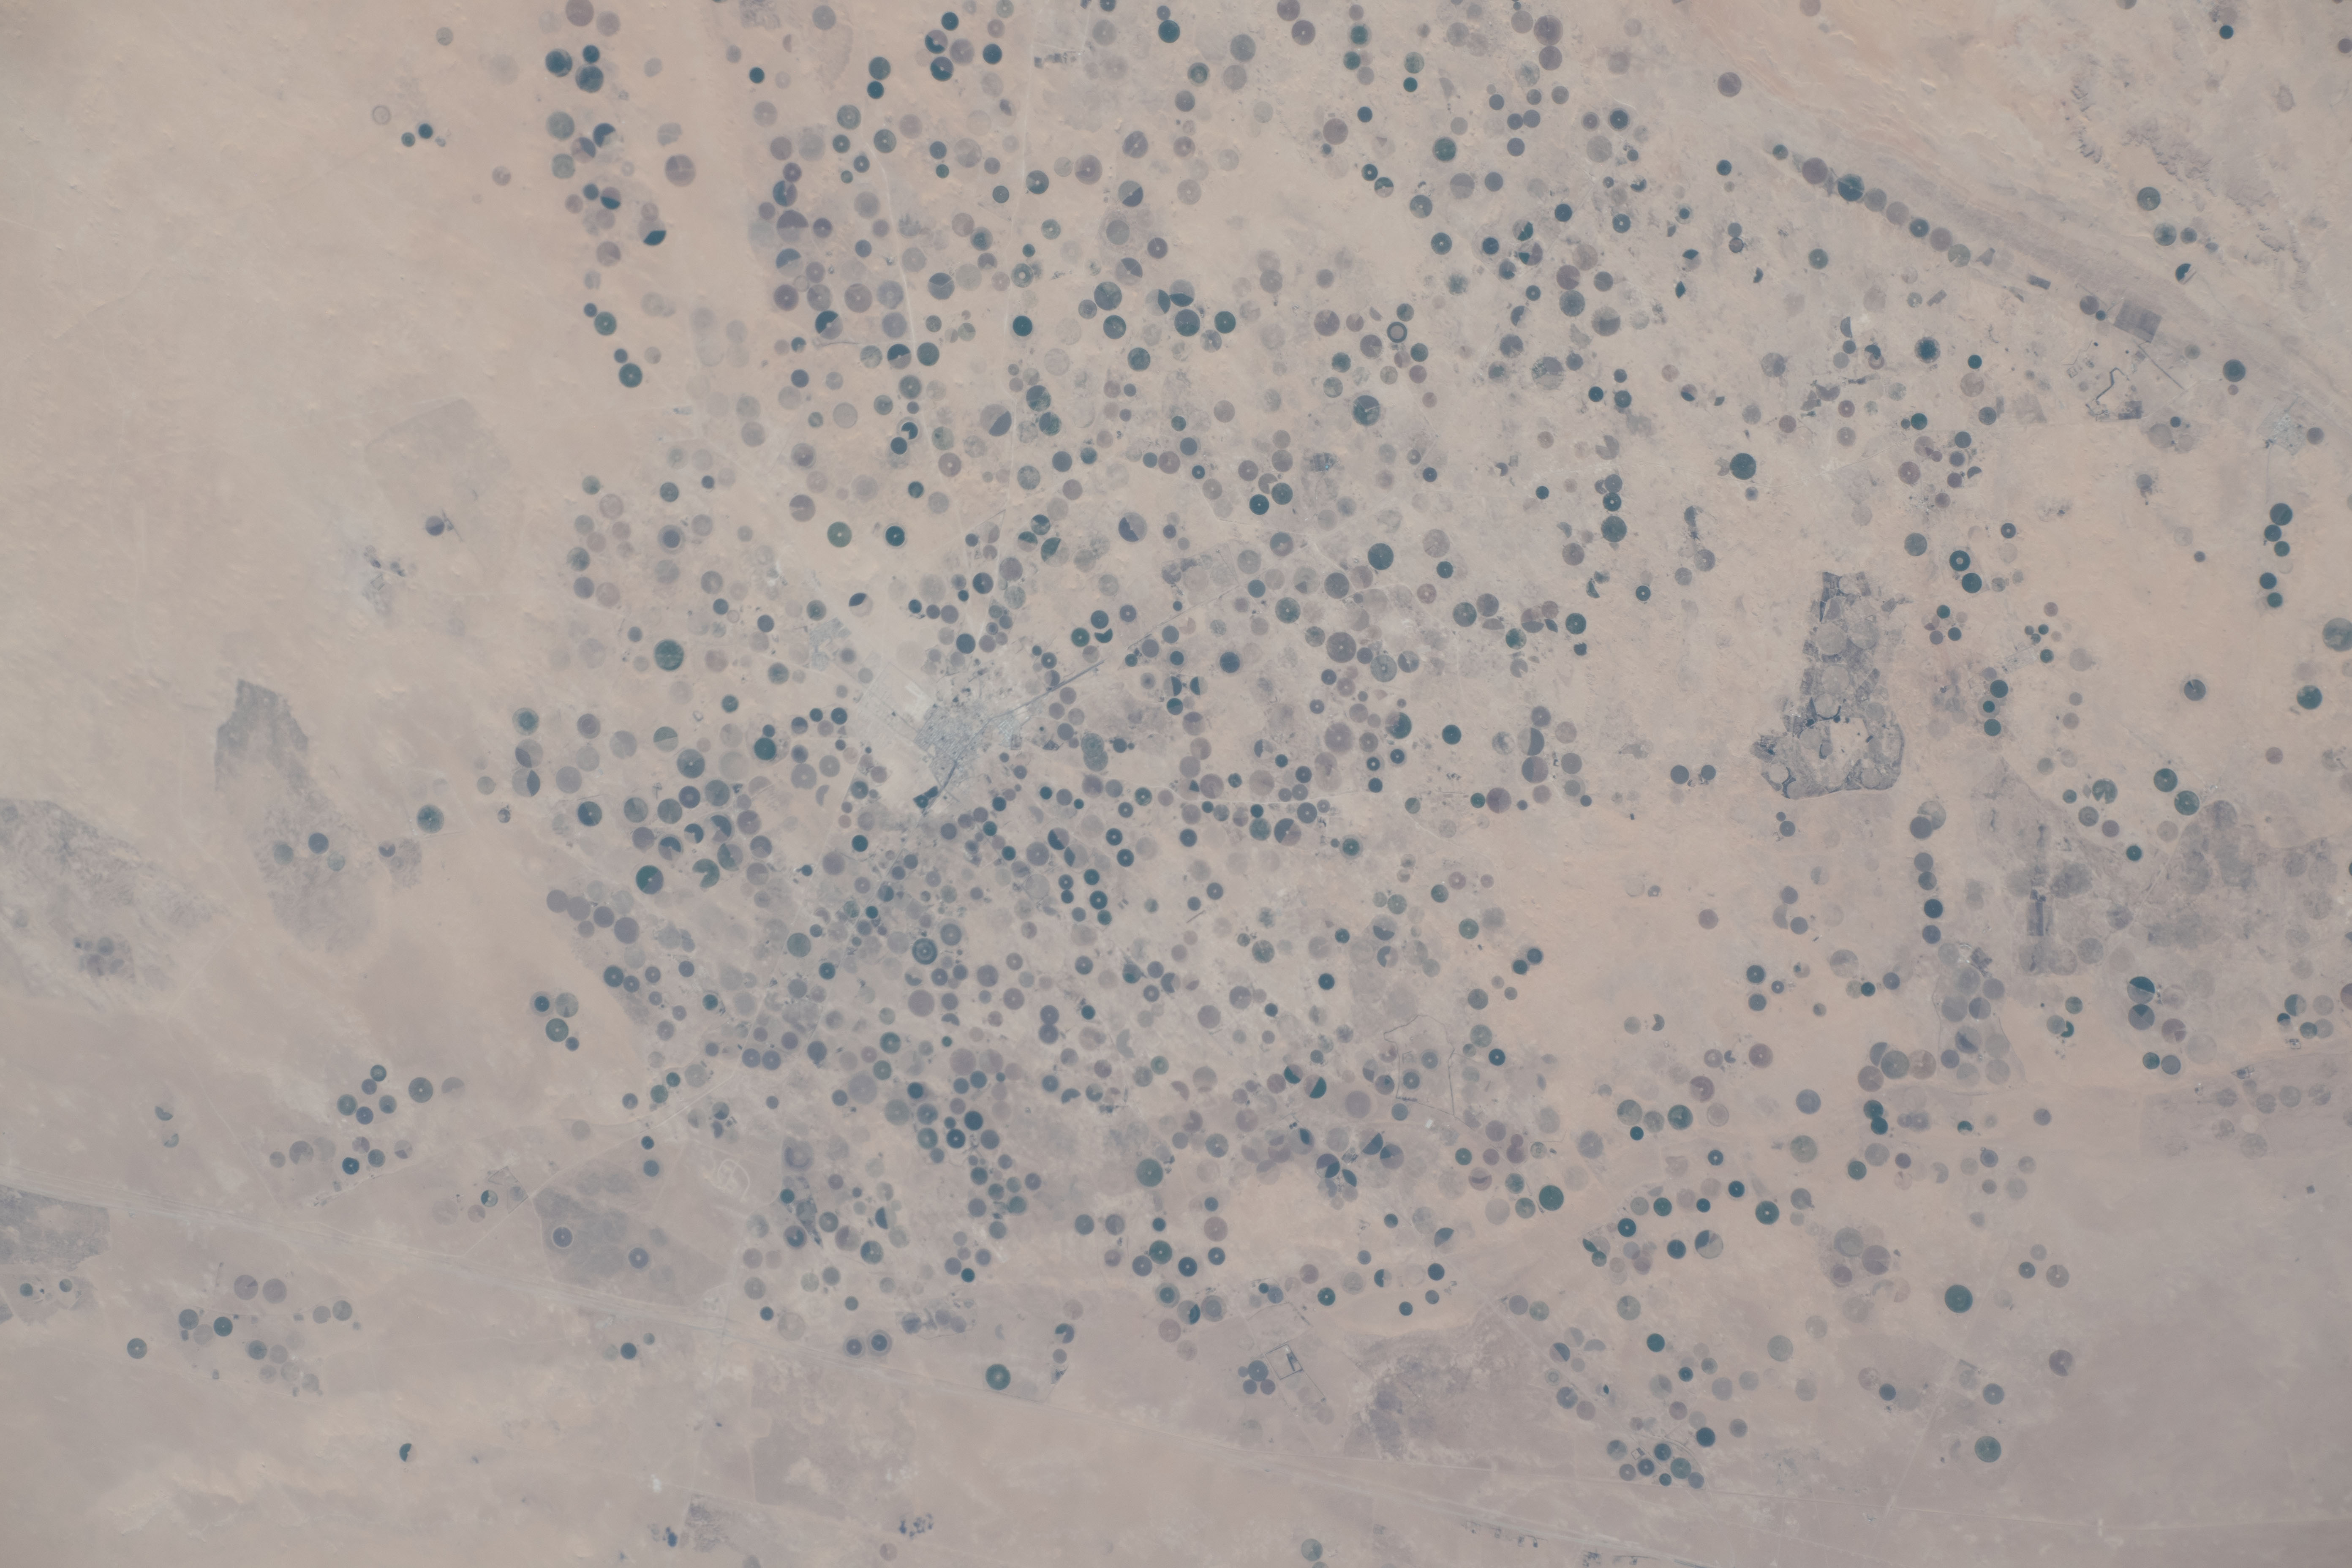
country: SAUDI ARABIA
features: QAYAT AL ULYA
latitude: 27.6
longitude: 47.6
